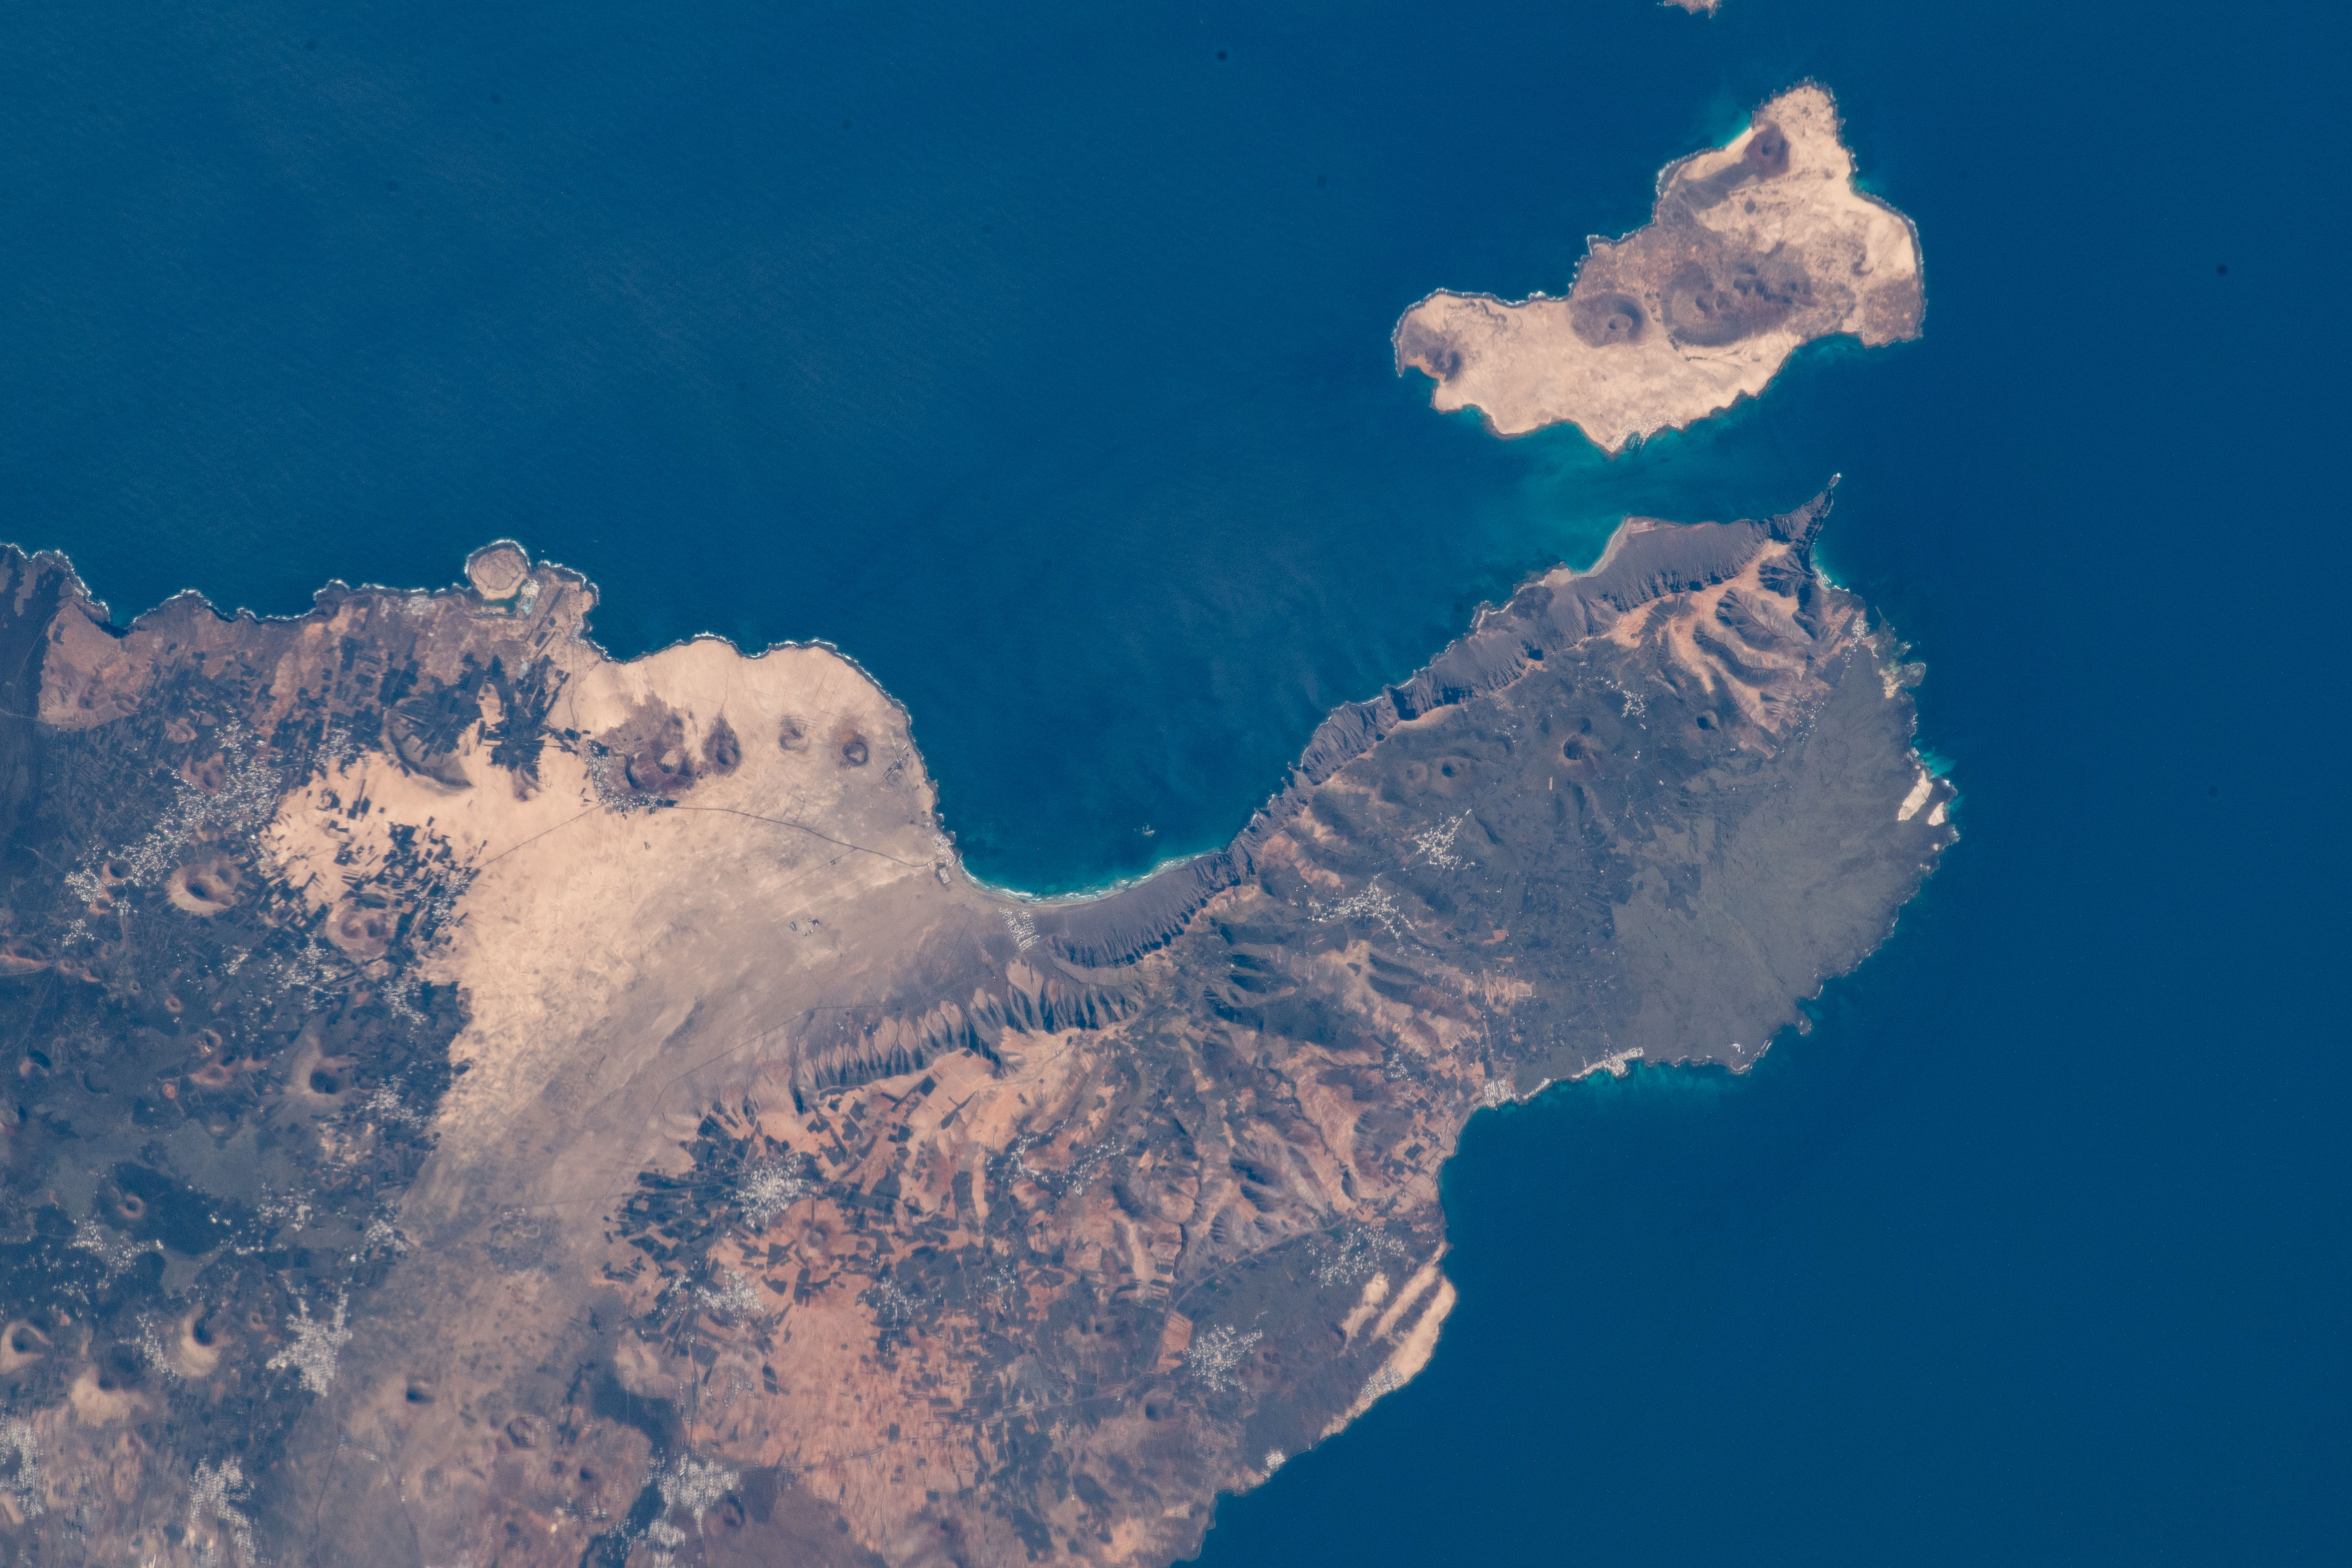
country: CANARY ISLANDS
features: LANZAROTE
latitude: 29.1
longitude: -13.5
